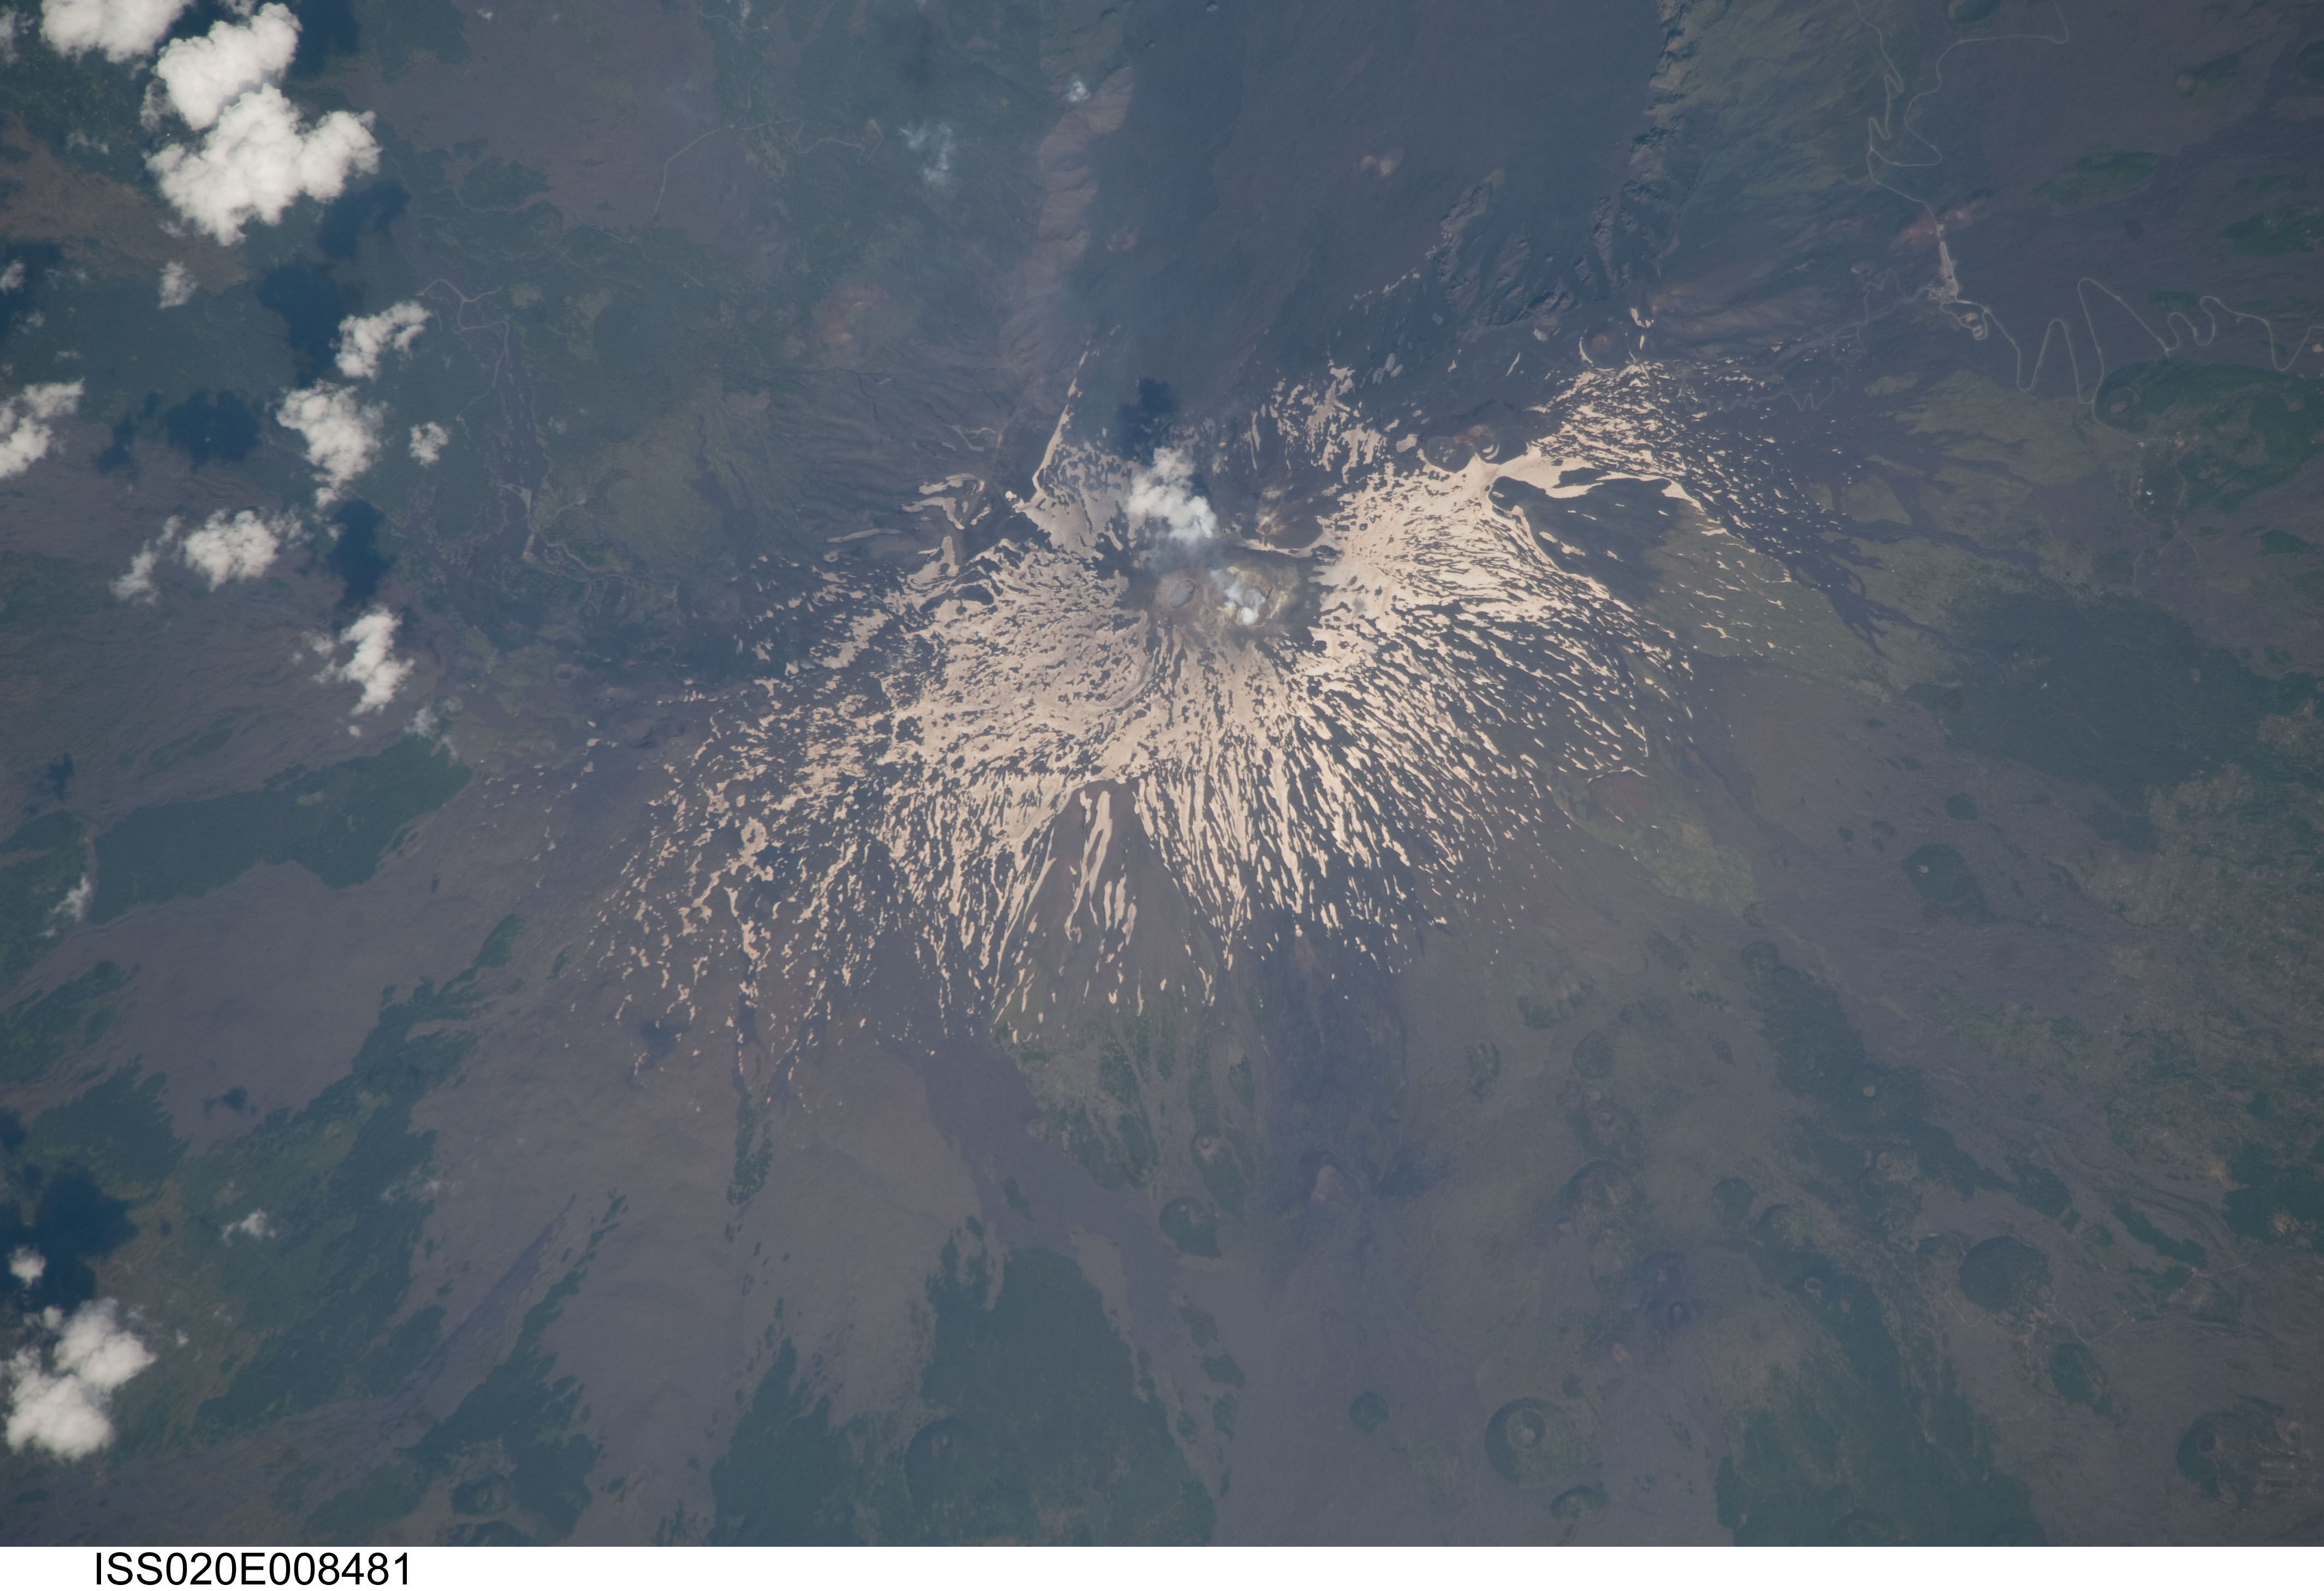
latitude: 37.8
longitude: 15.0
